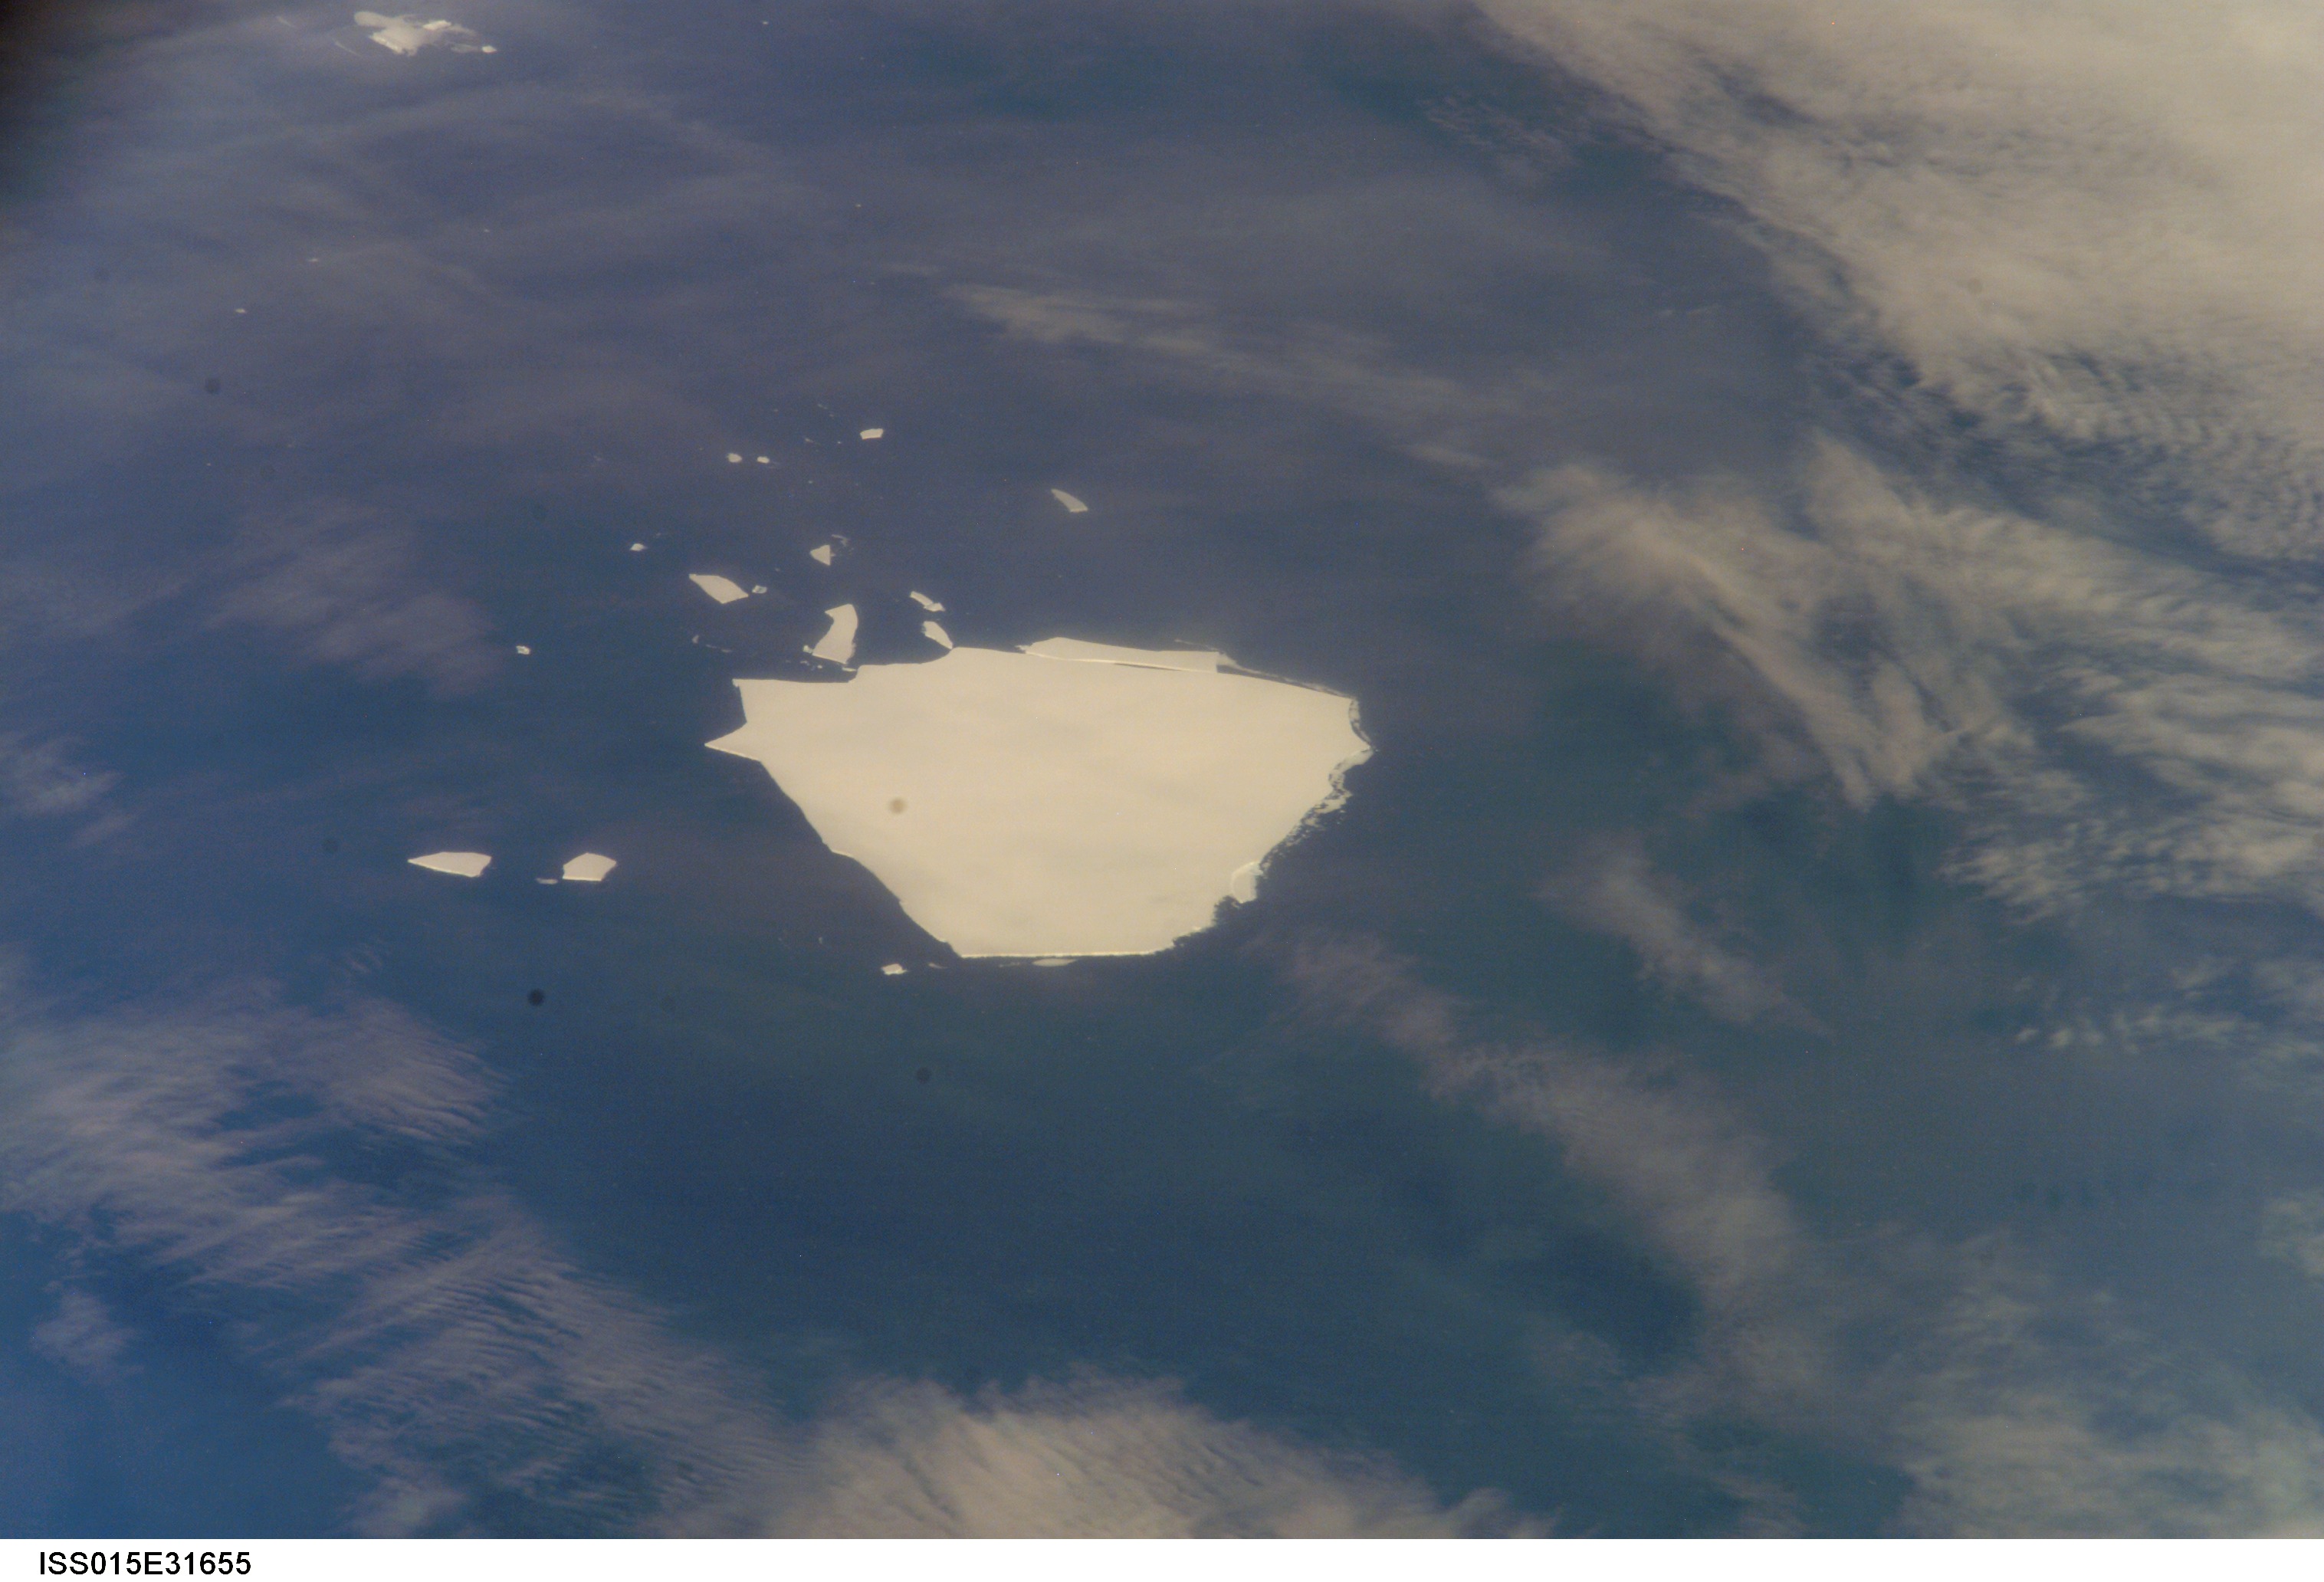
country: ATLANTIC OCEAN
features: LARGE ICEBERG, FRAGMENTS
